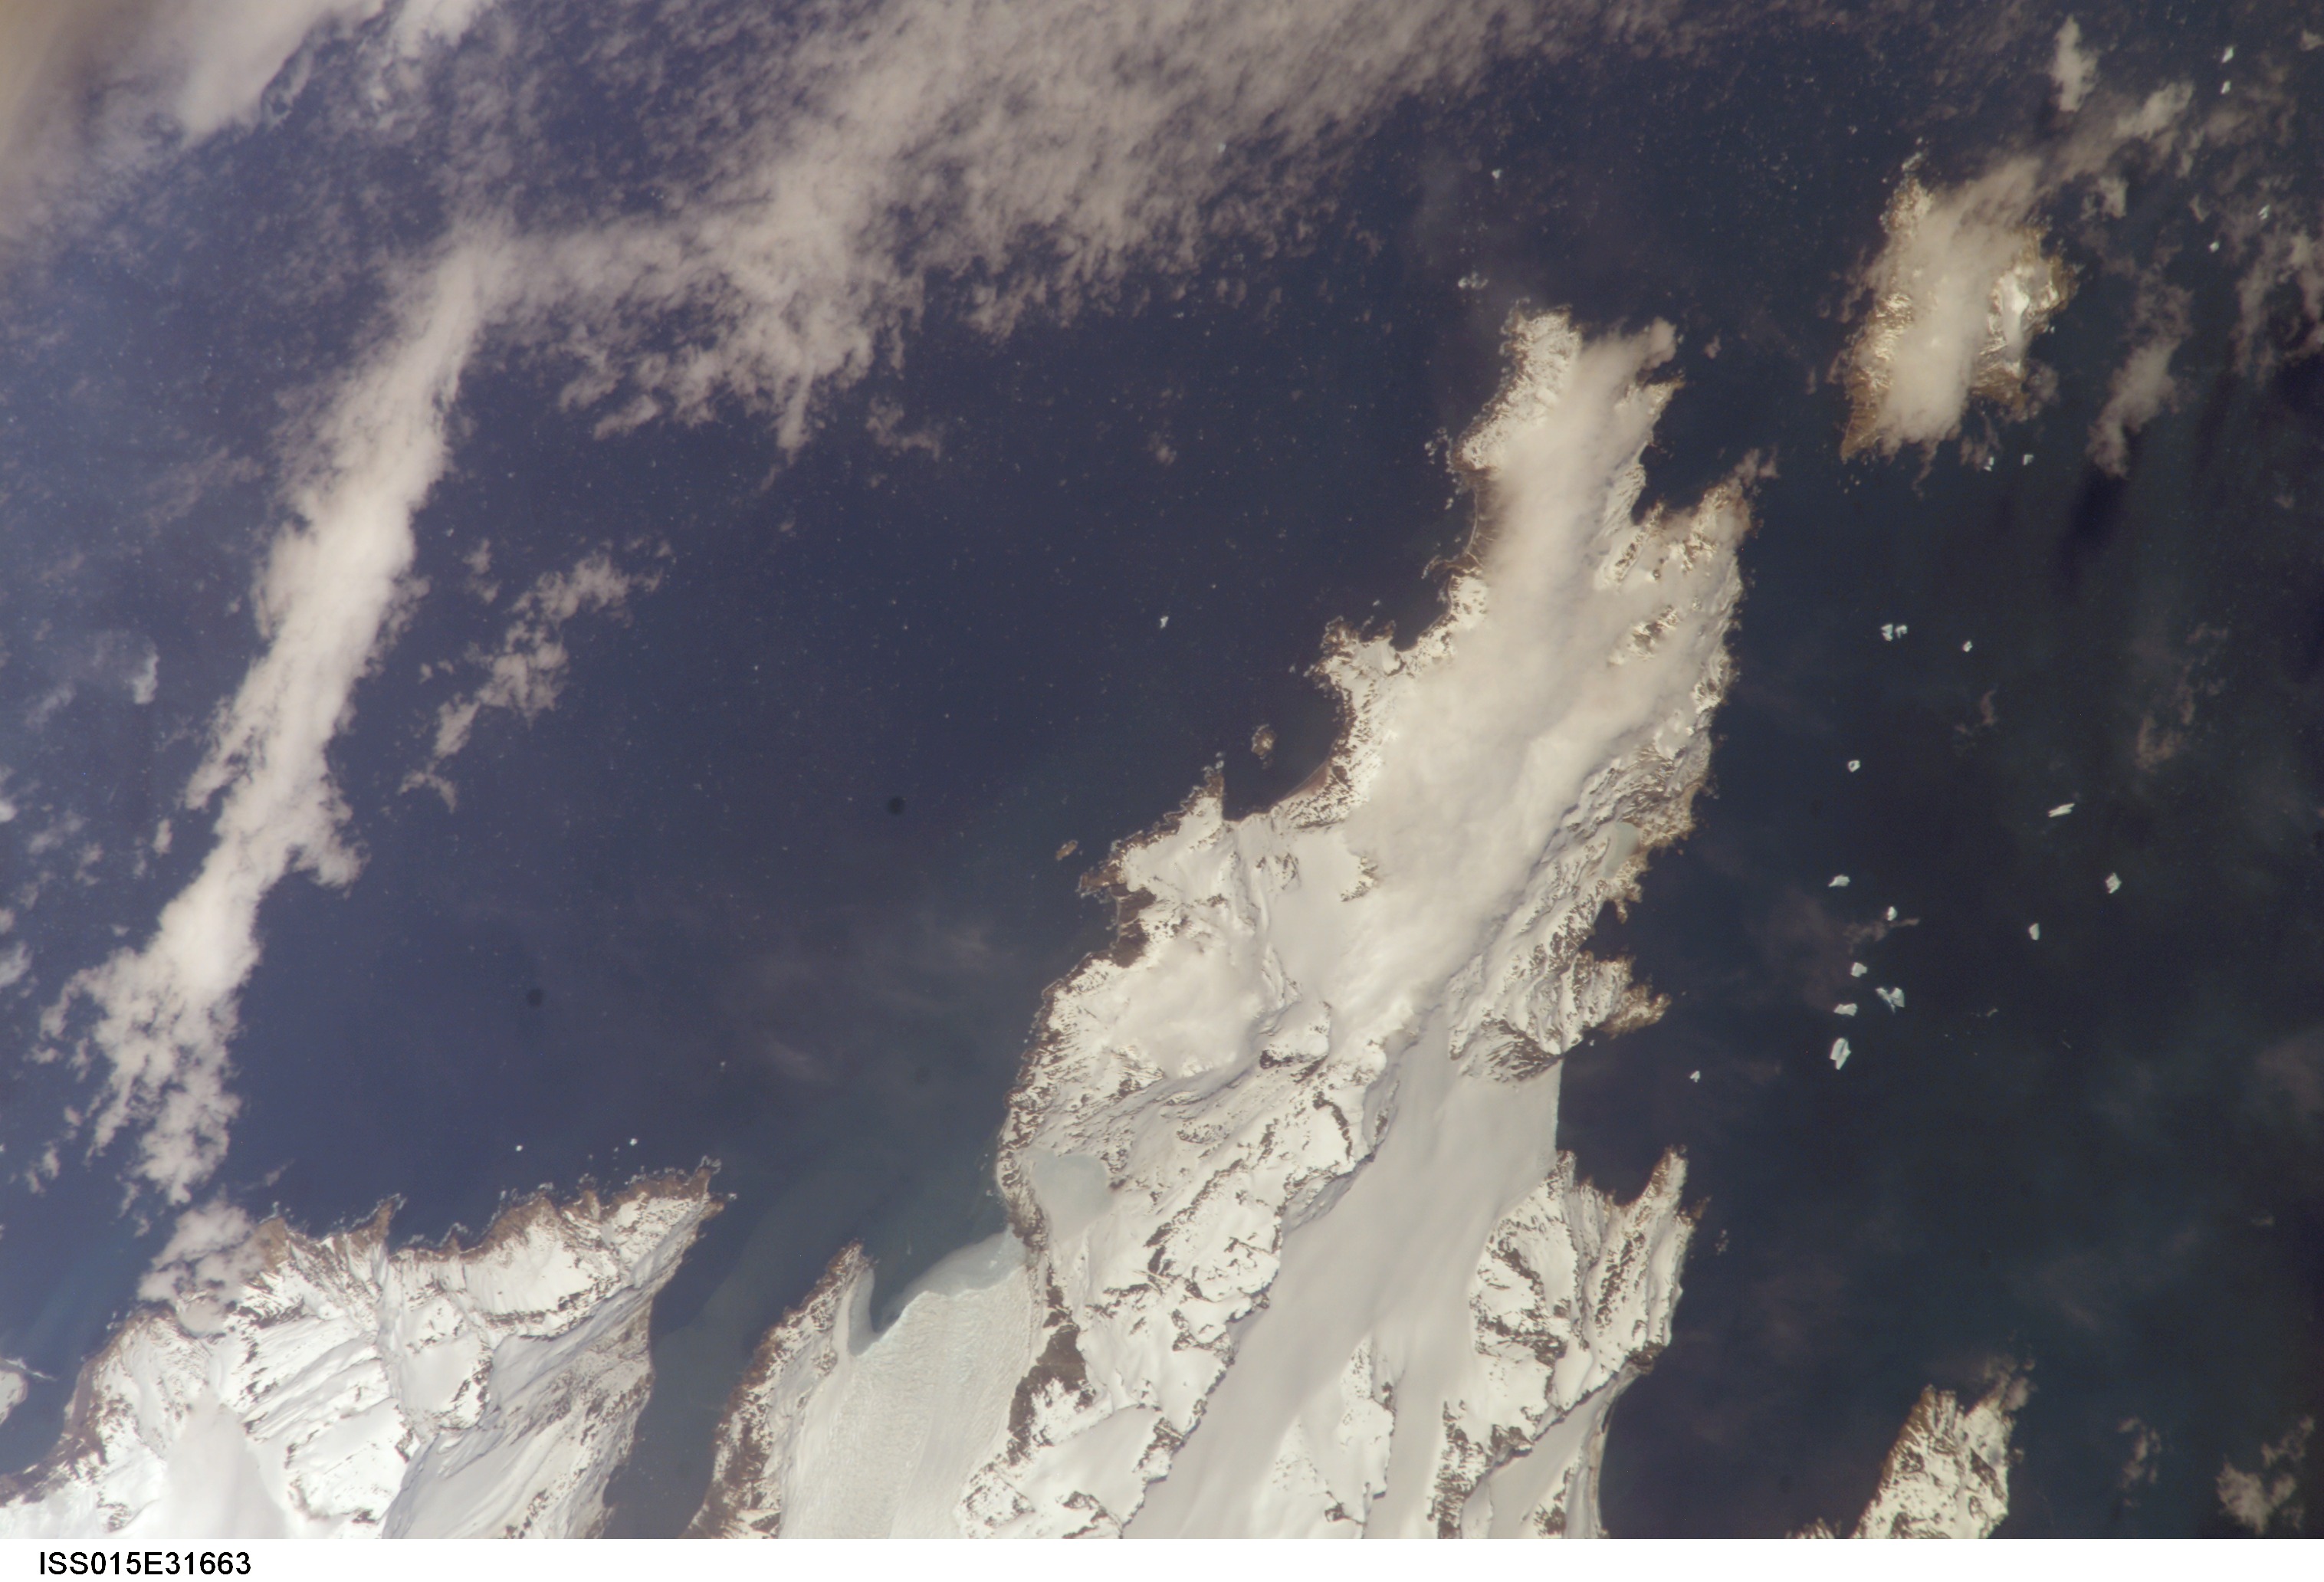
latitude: -54.7
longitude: -35.9
